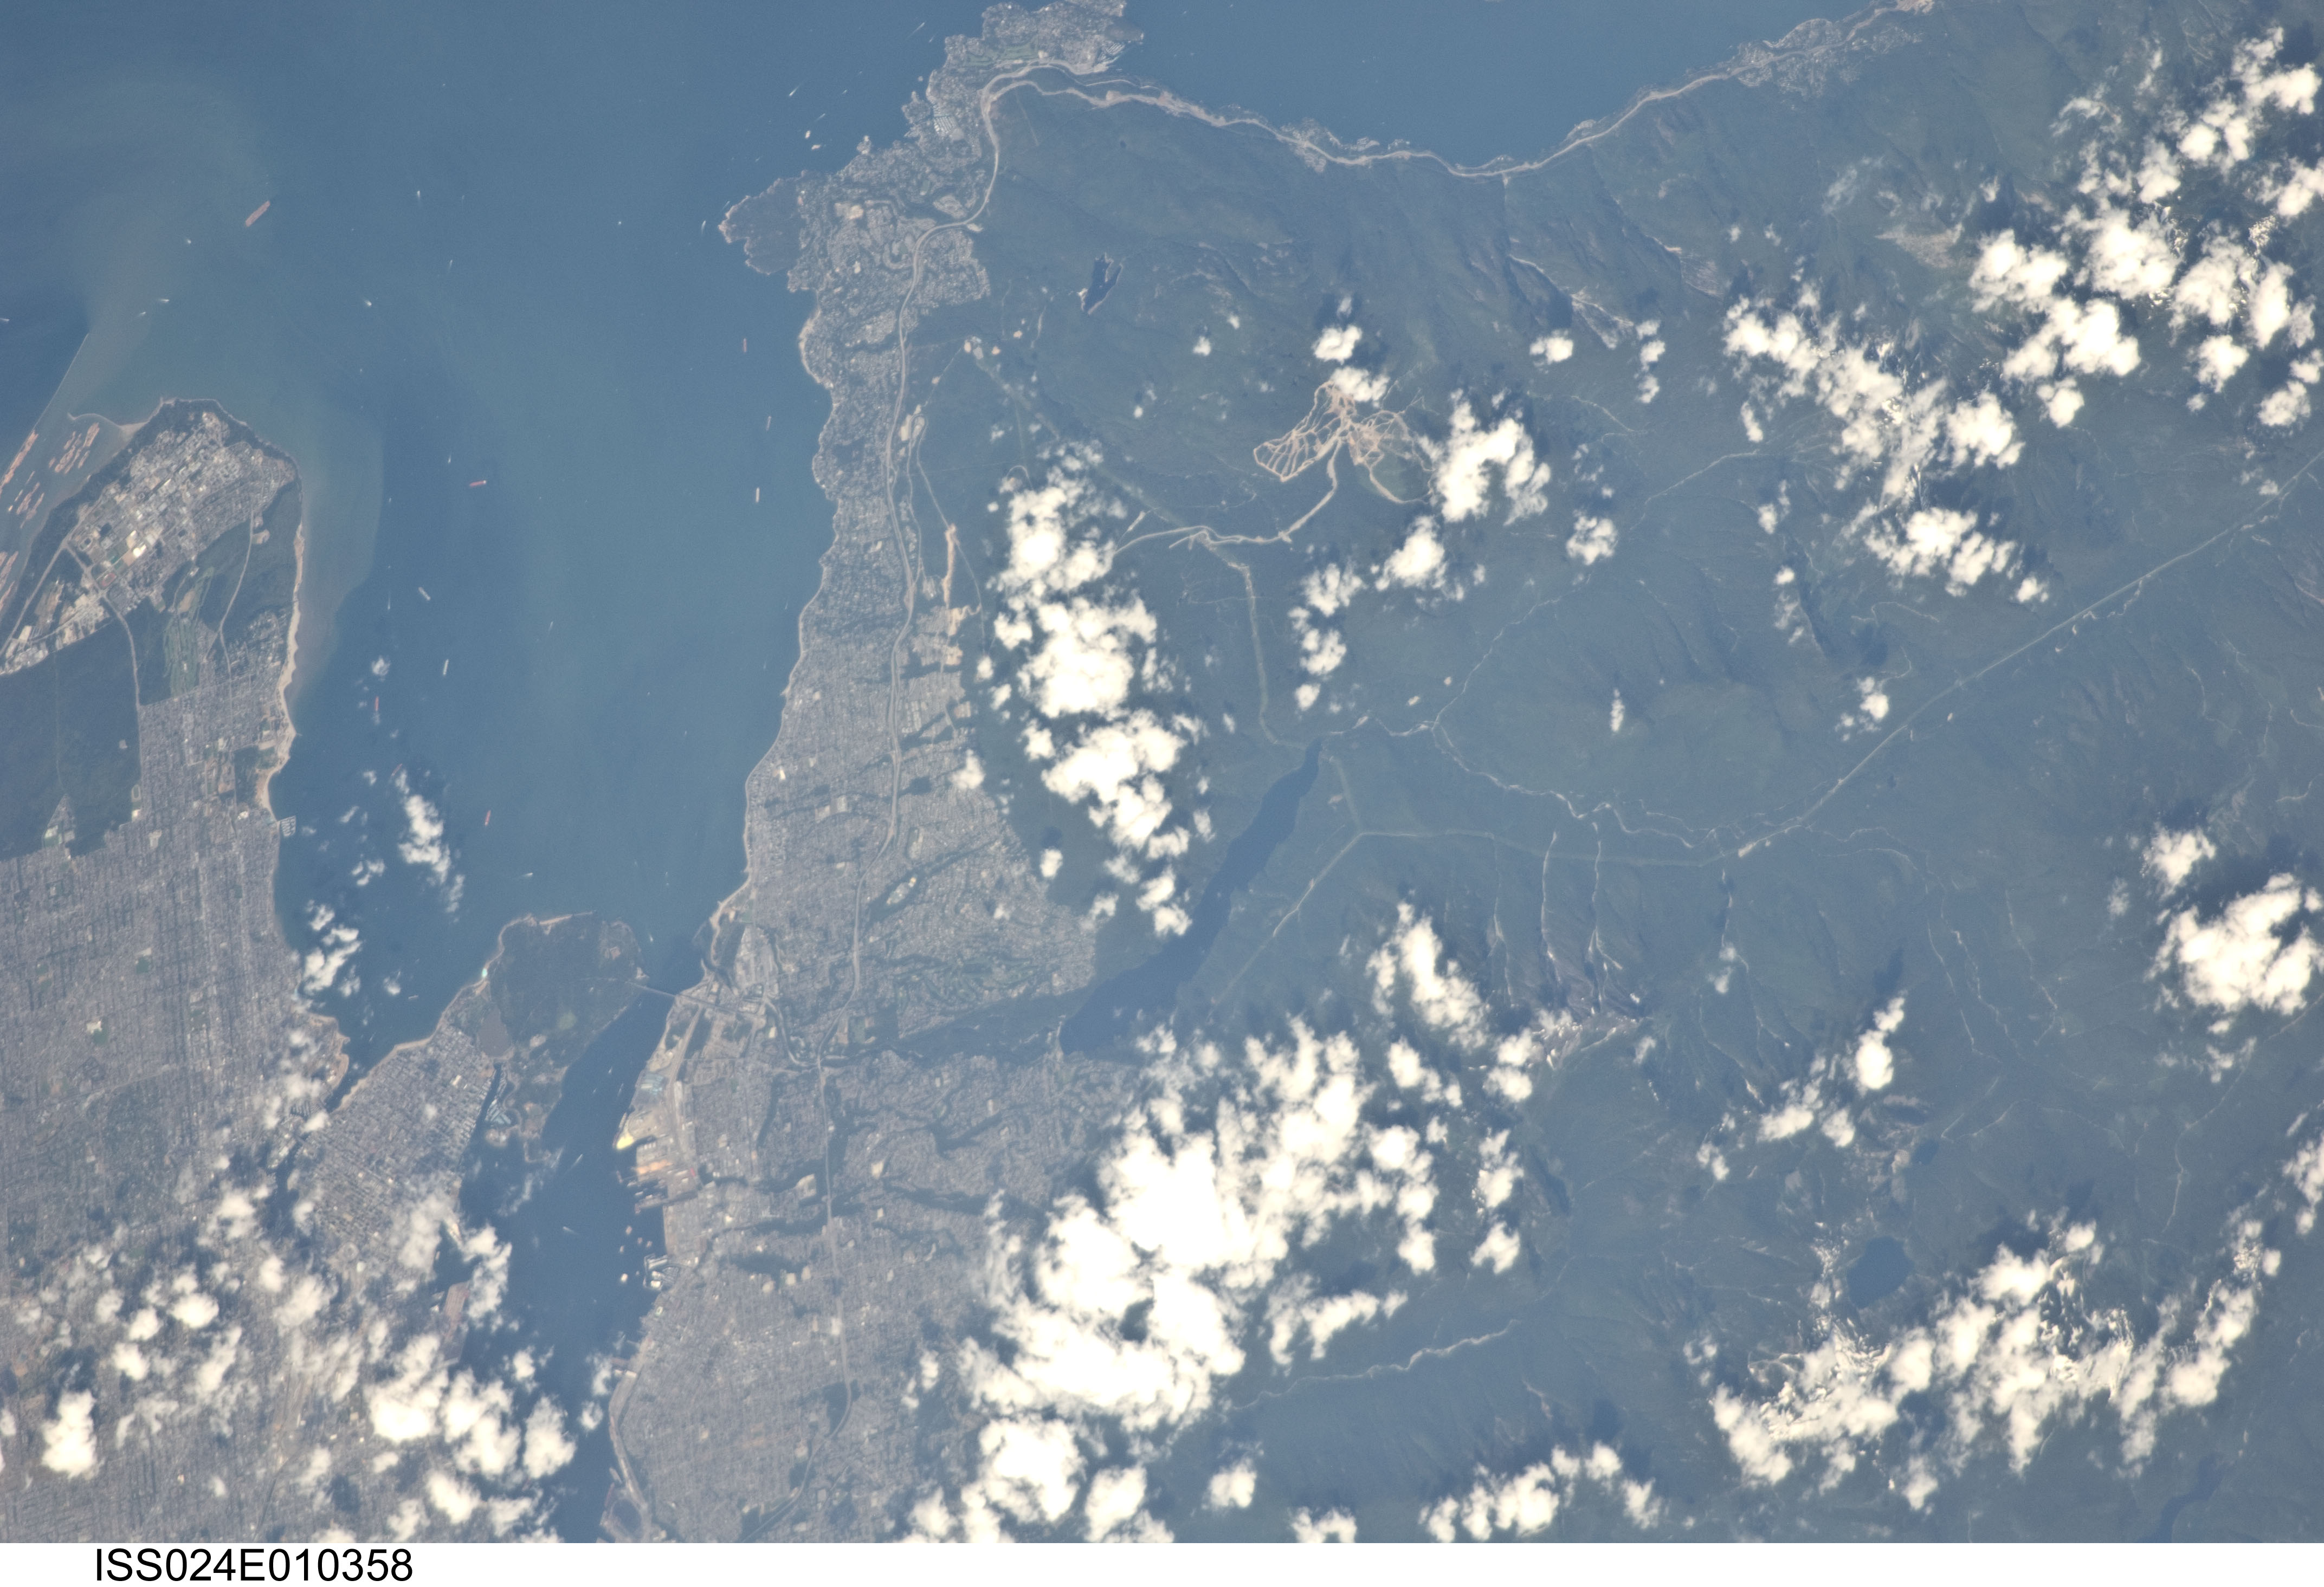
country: CANADA-BC
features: BURRARD INLET, VANCOUVER, FOREST, MTS.
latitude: 49.4
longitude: -123.1
